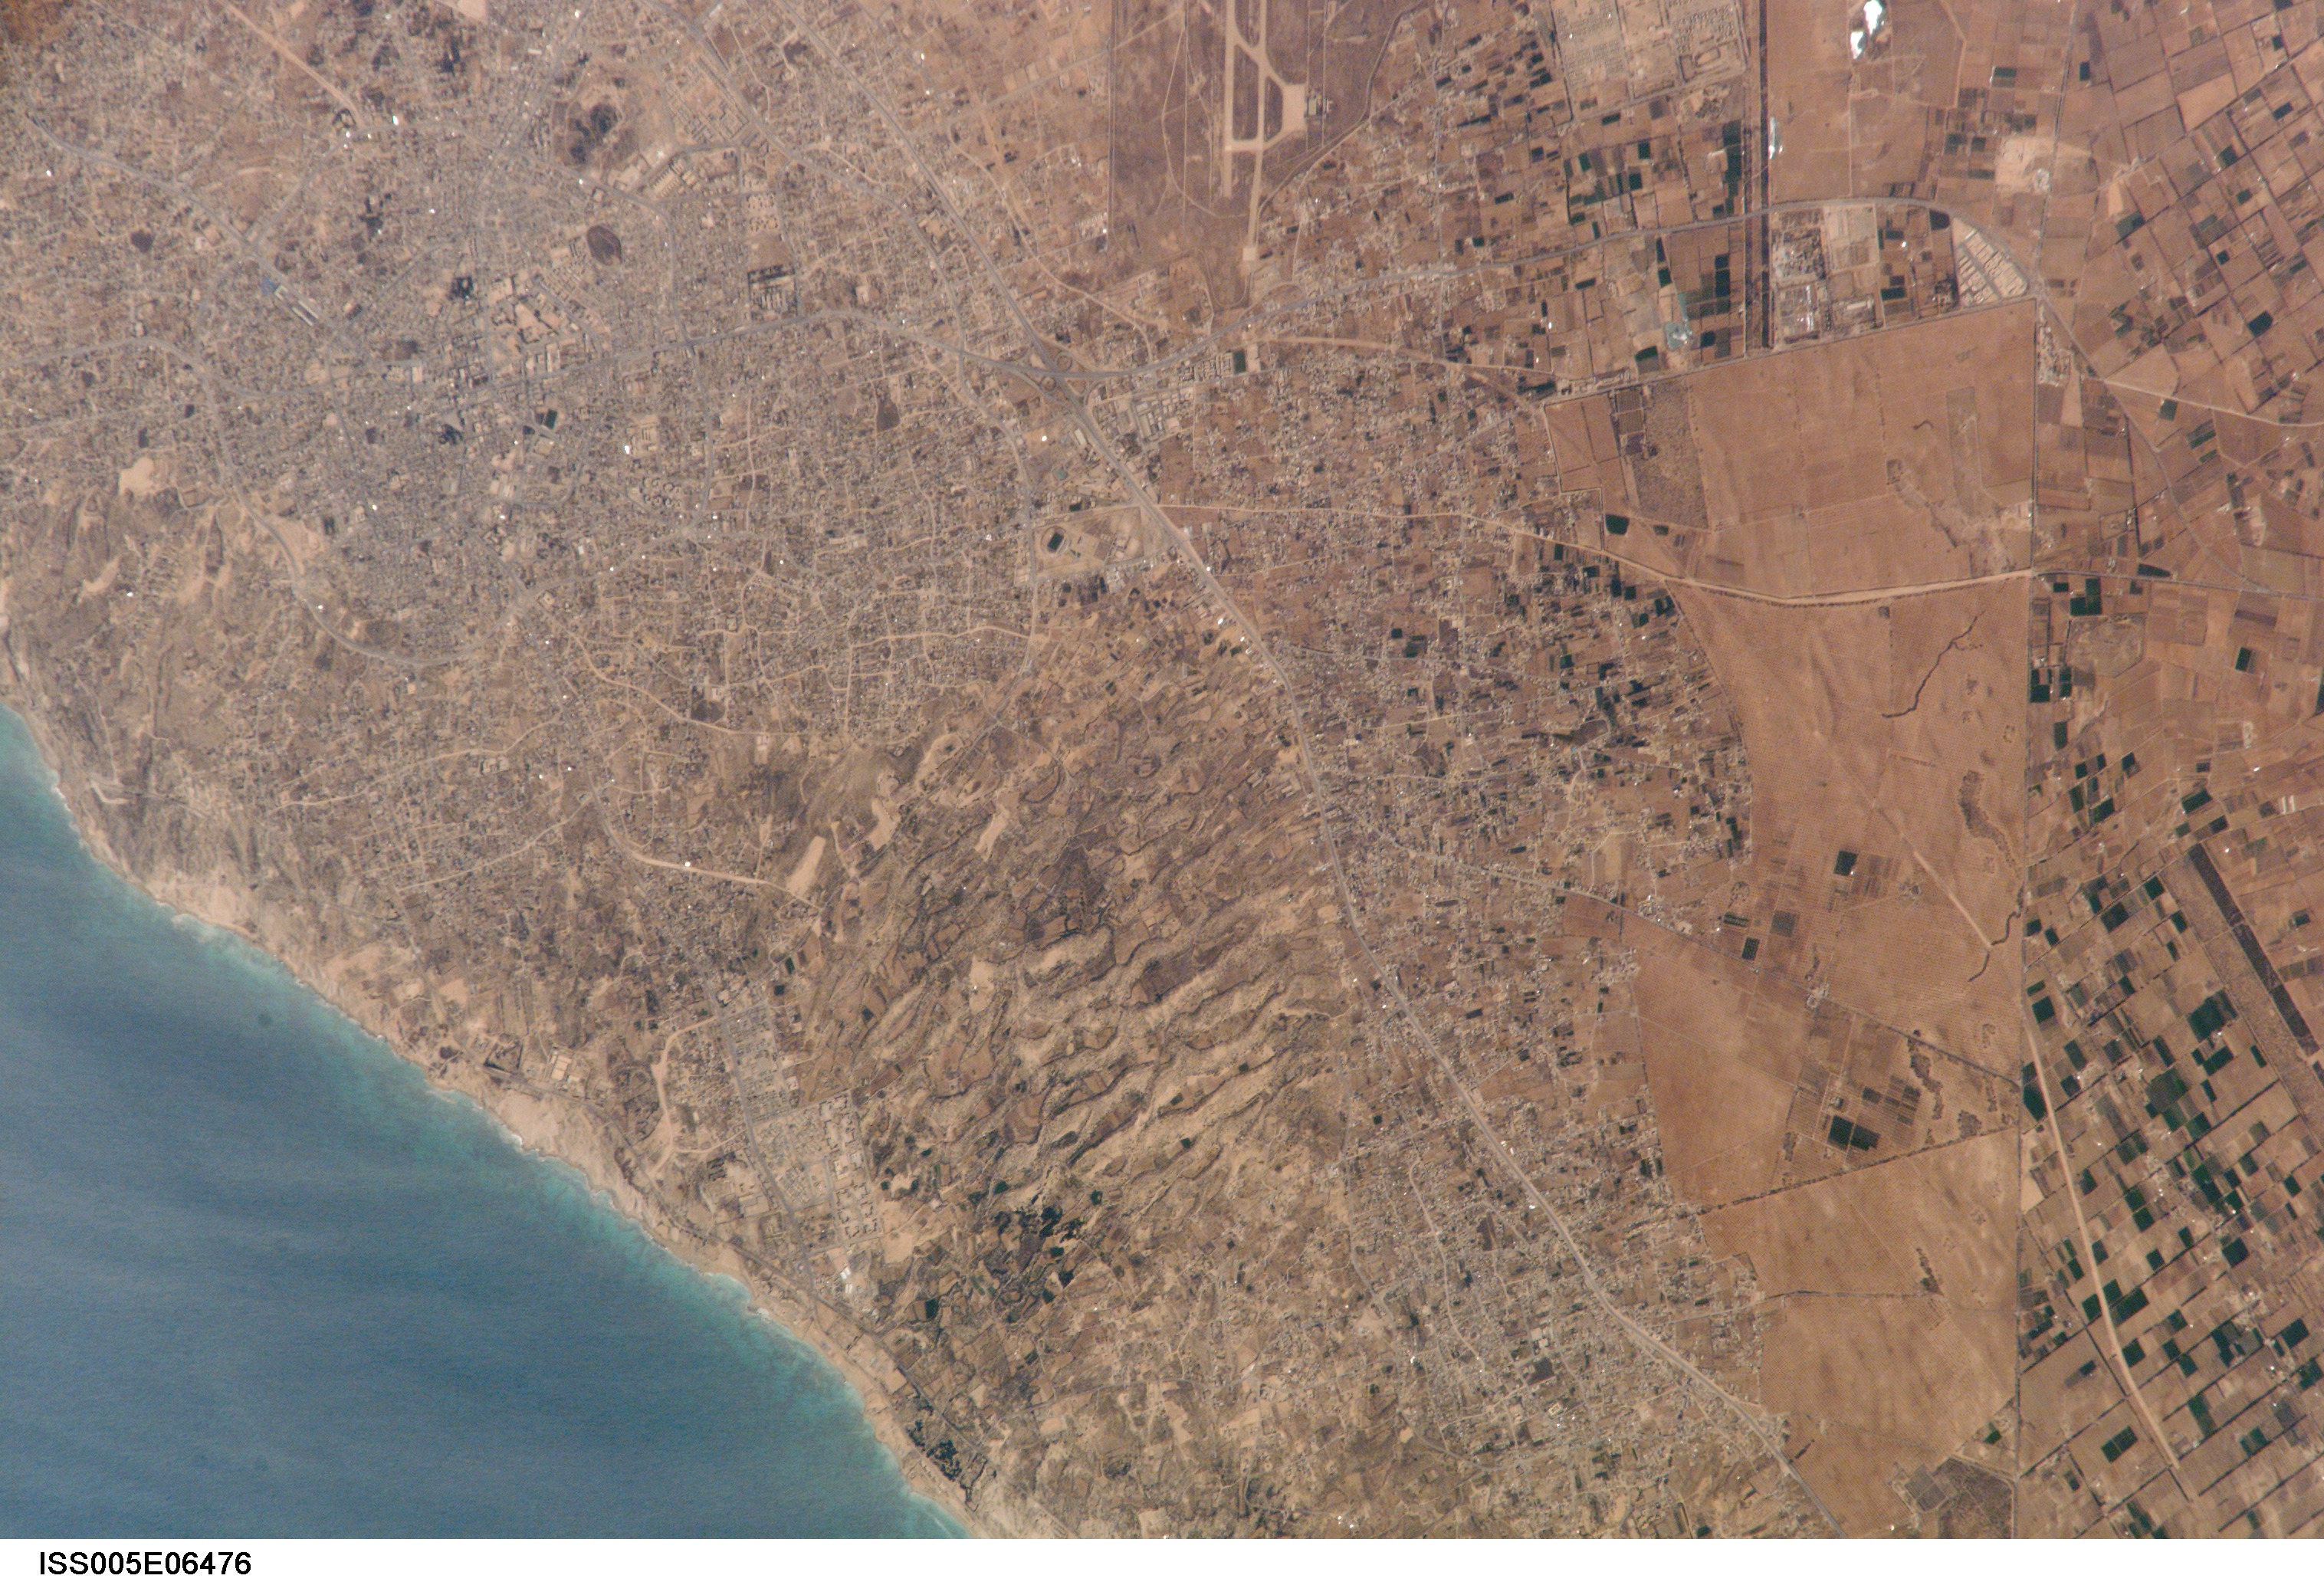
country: LIBYA
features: MISRATAH, AGRICULTURE
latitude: 32.5
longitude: 15.0
